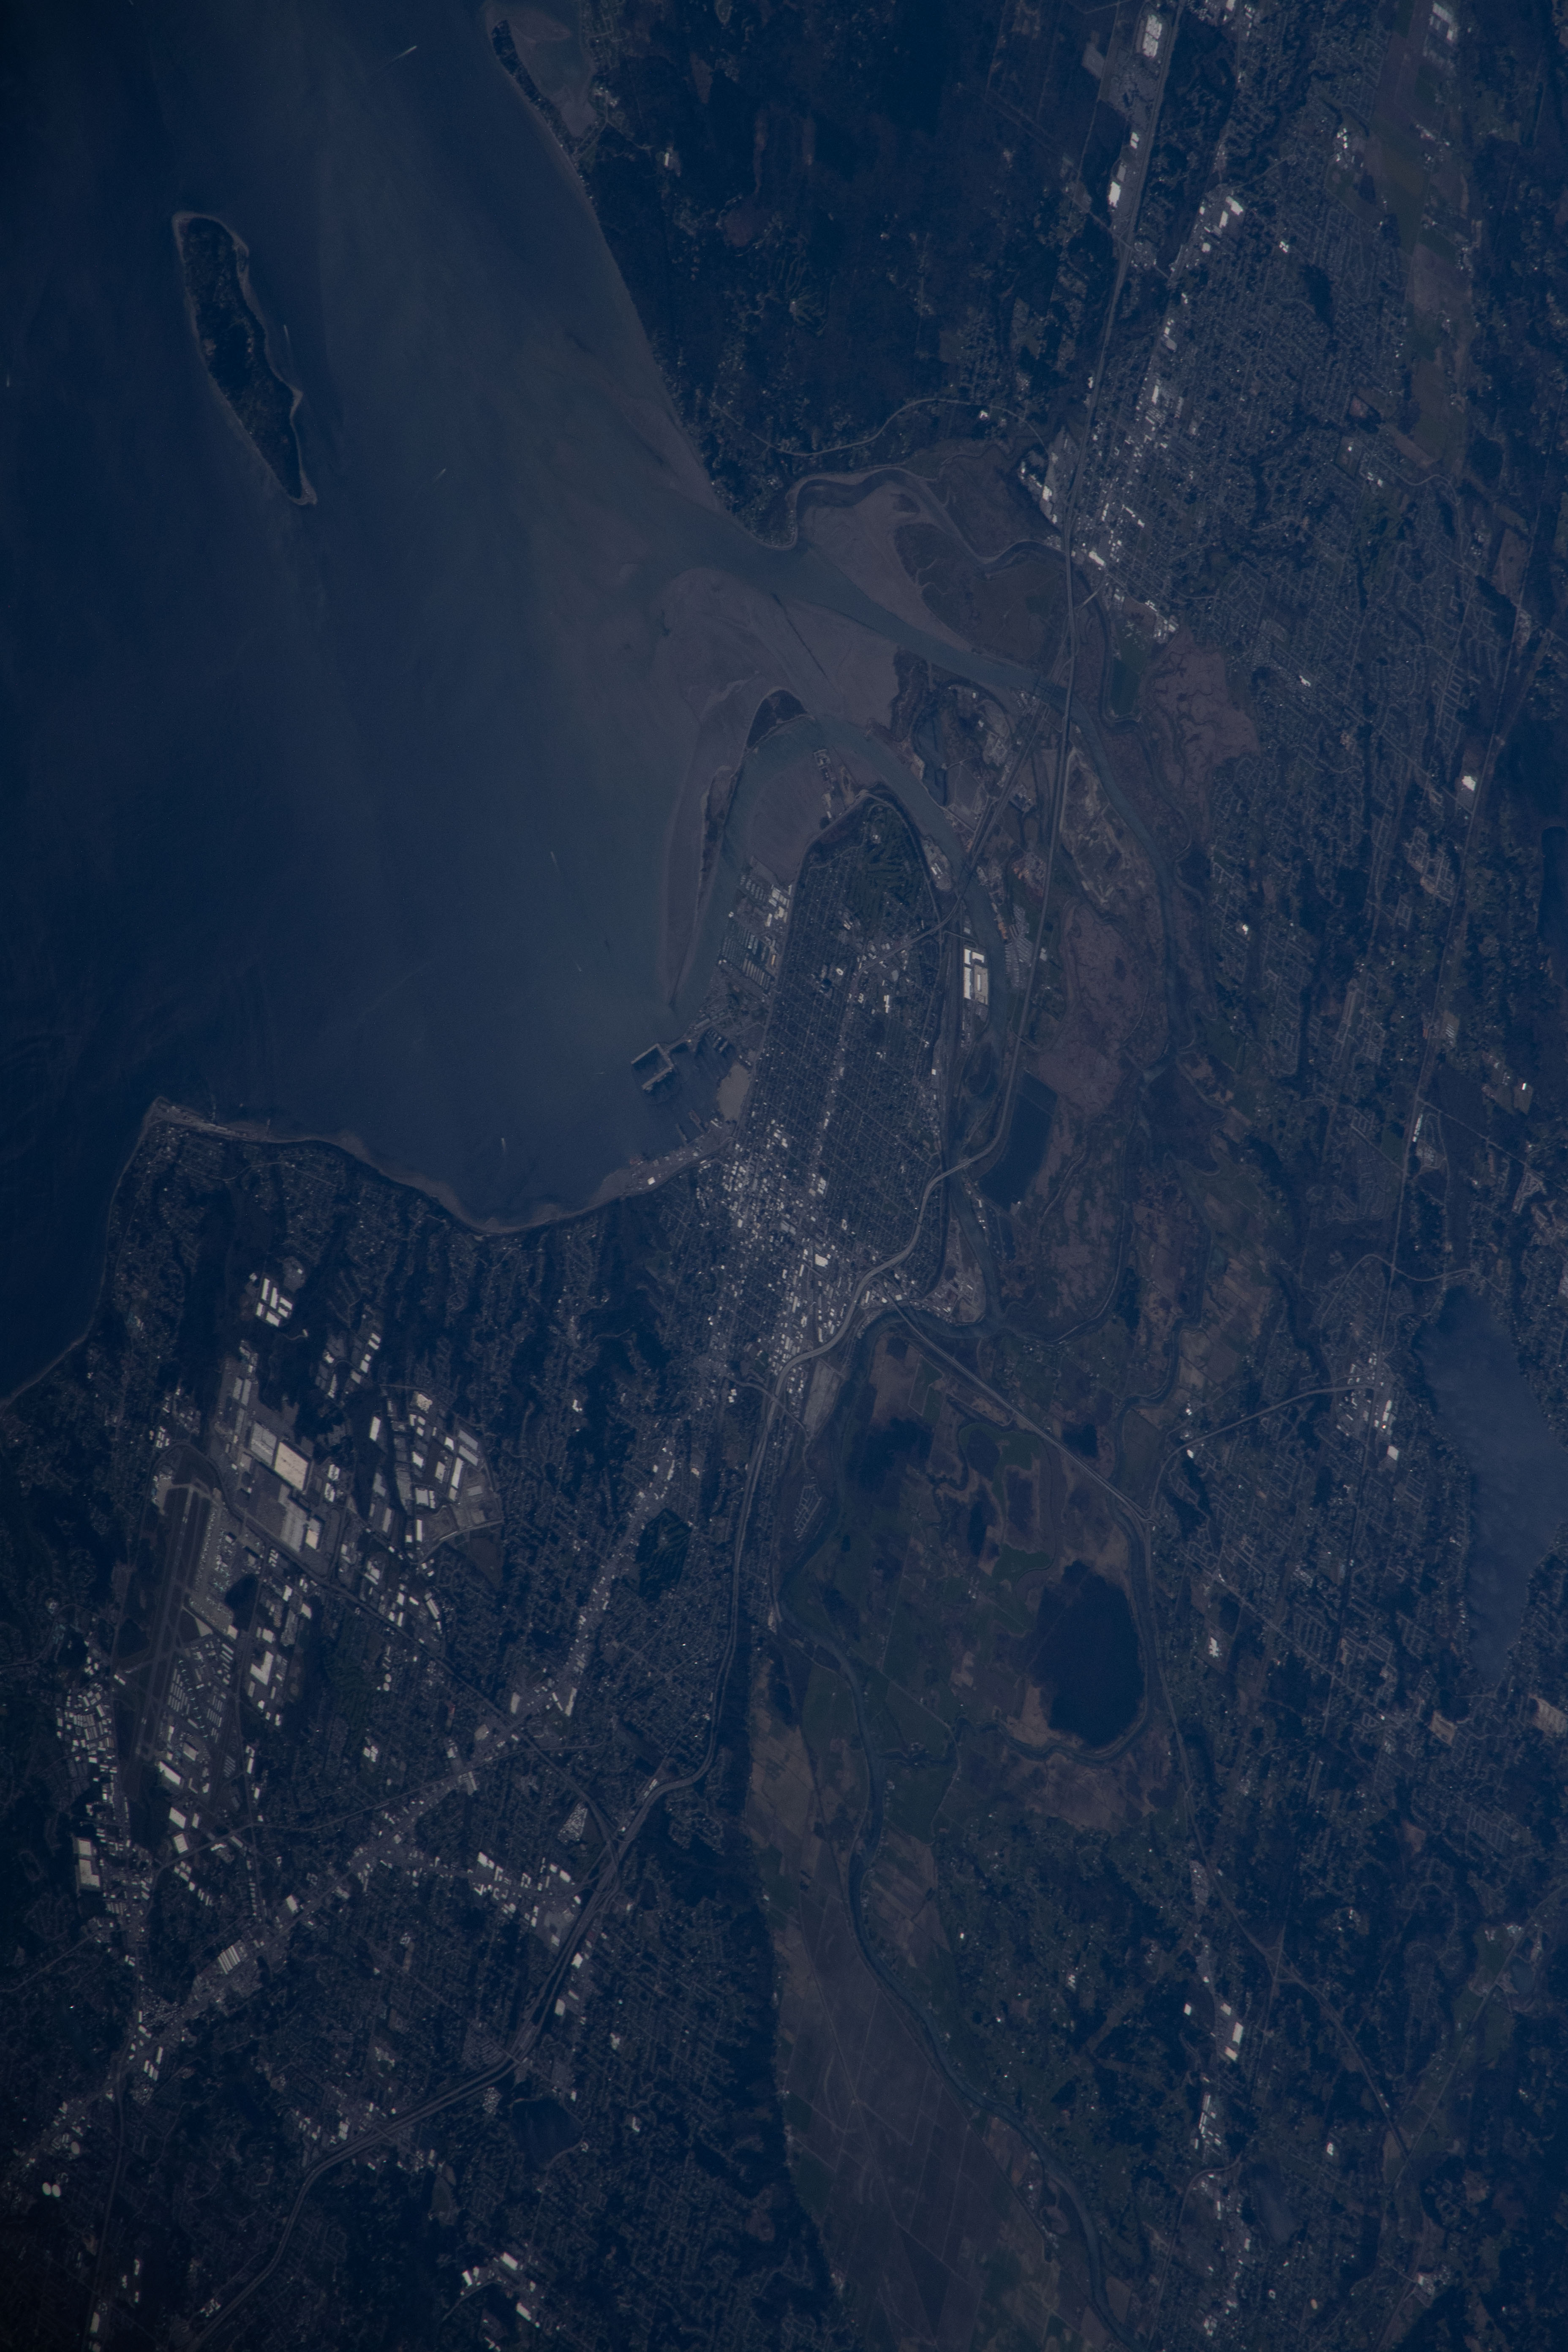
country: USA-WASHINGTON
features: POSSESSION SOUND, GEDNEY ISLAND, SNOHOMISH RIVER, EVERETT CITY, PORT OF EVERETT
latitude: 48.0
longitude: -122.2
